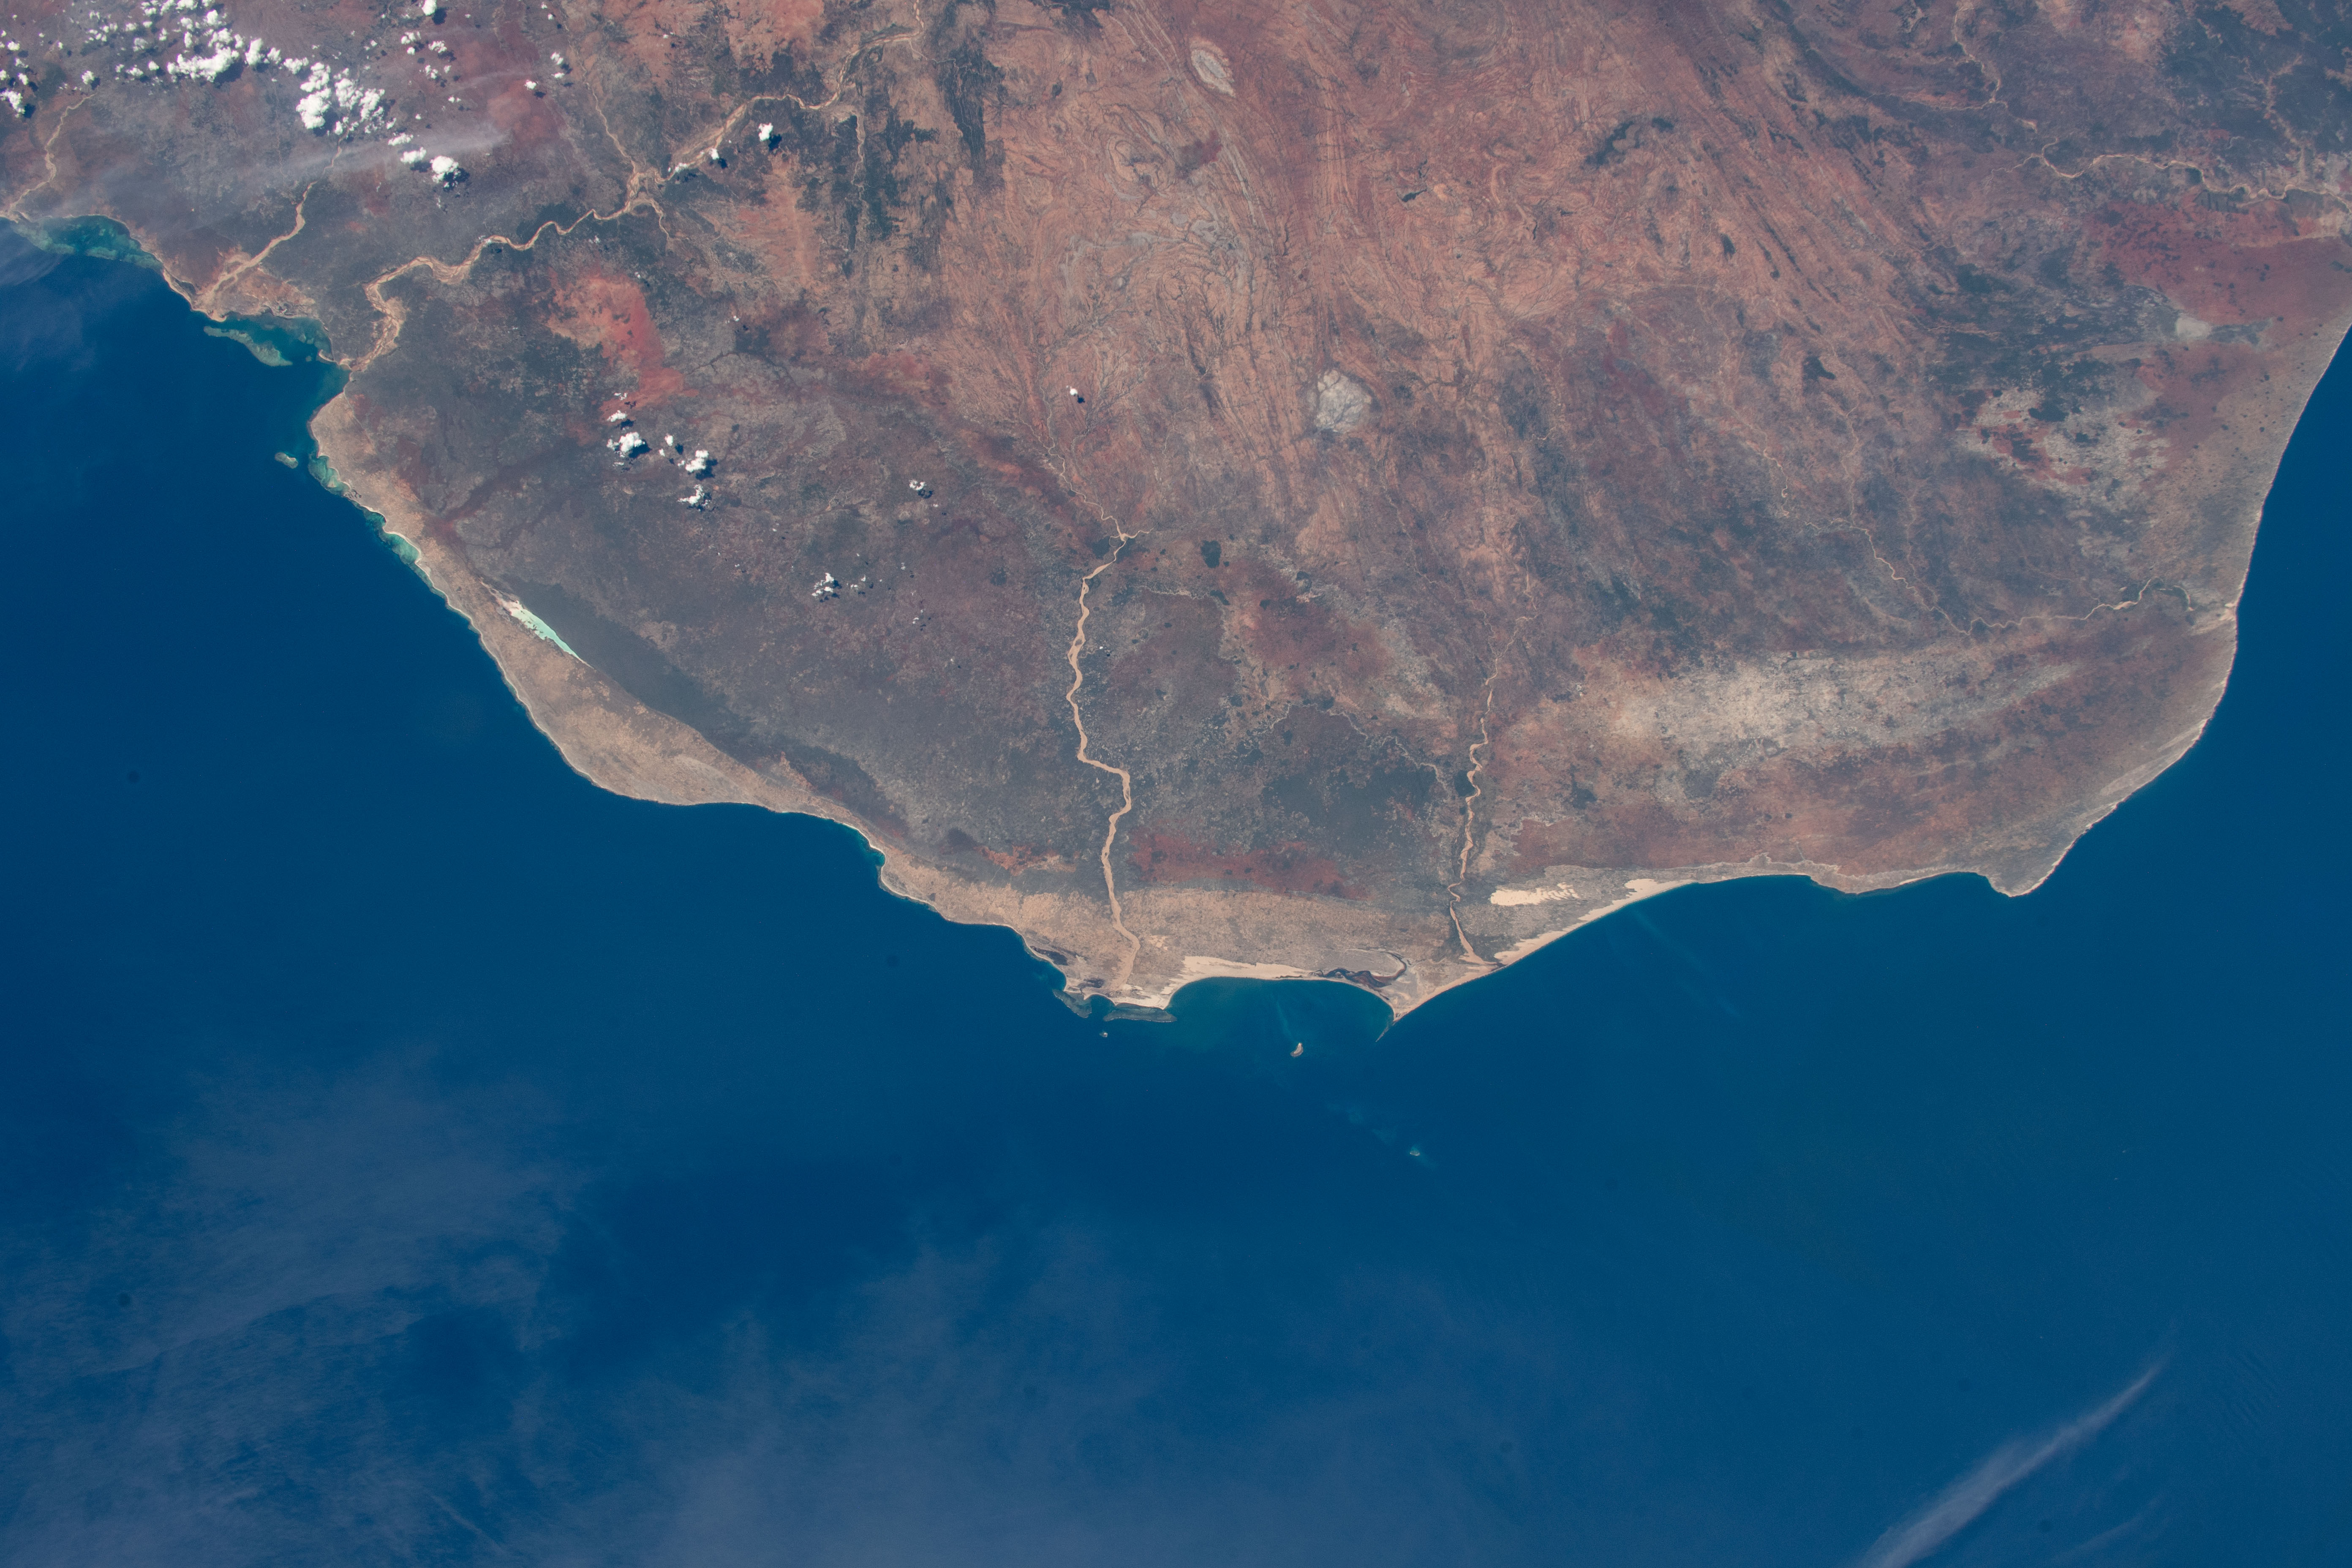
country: MADAGASCAR
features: LINTA RIVER, MENARANDRA RIVER, ONILAHY RIVER, FIHERENANA RIVER, TSIMANAMPETSOTA NATURE RESERVE
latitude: -25.0
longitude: 44.5
